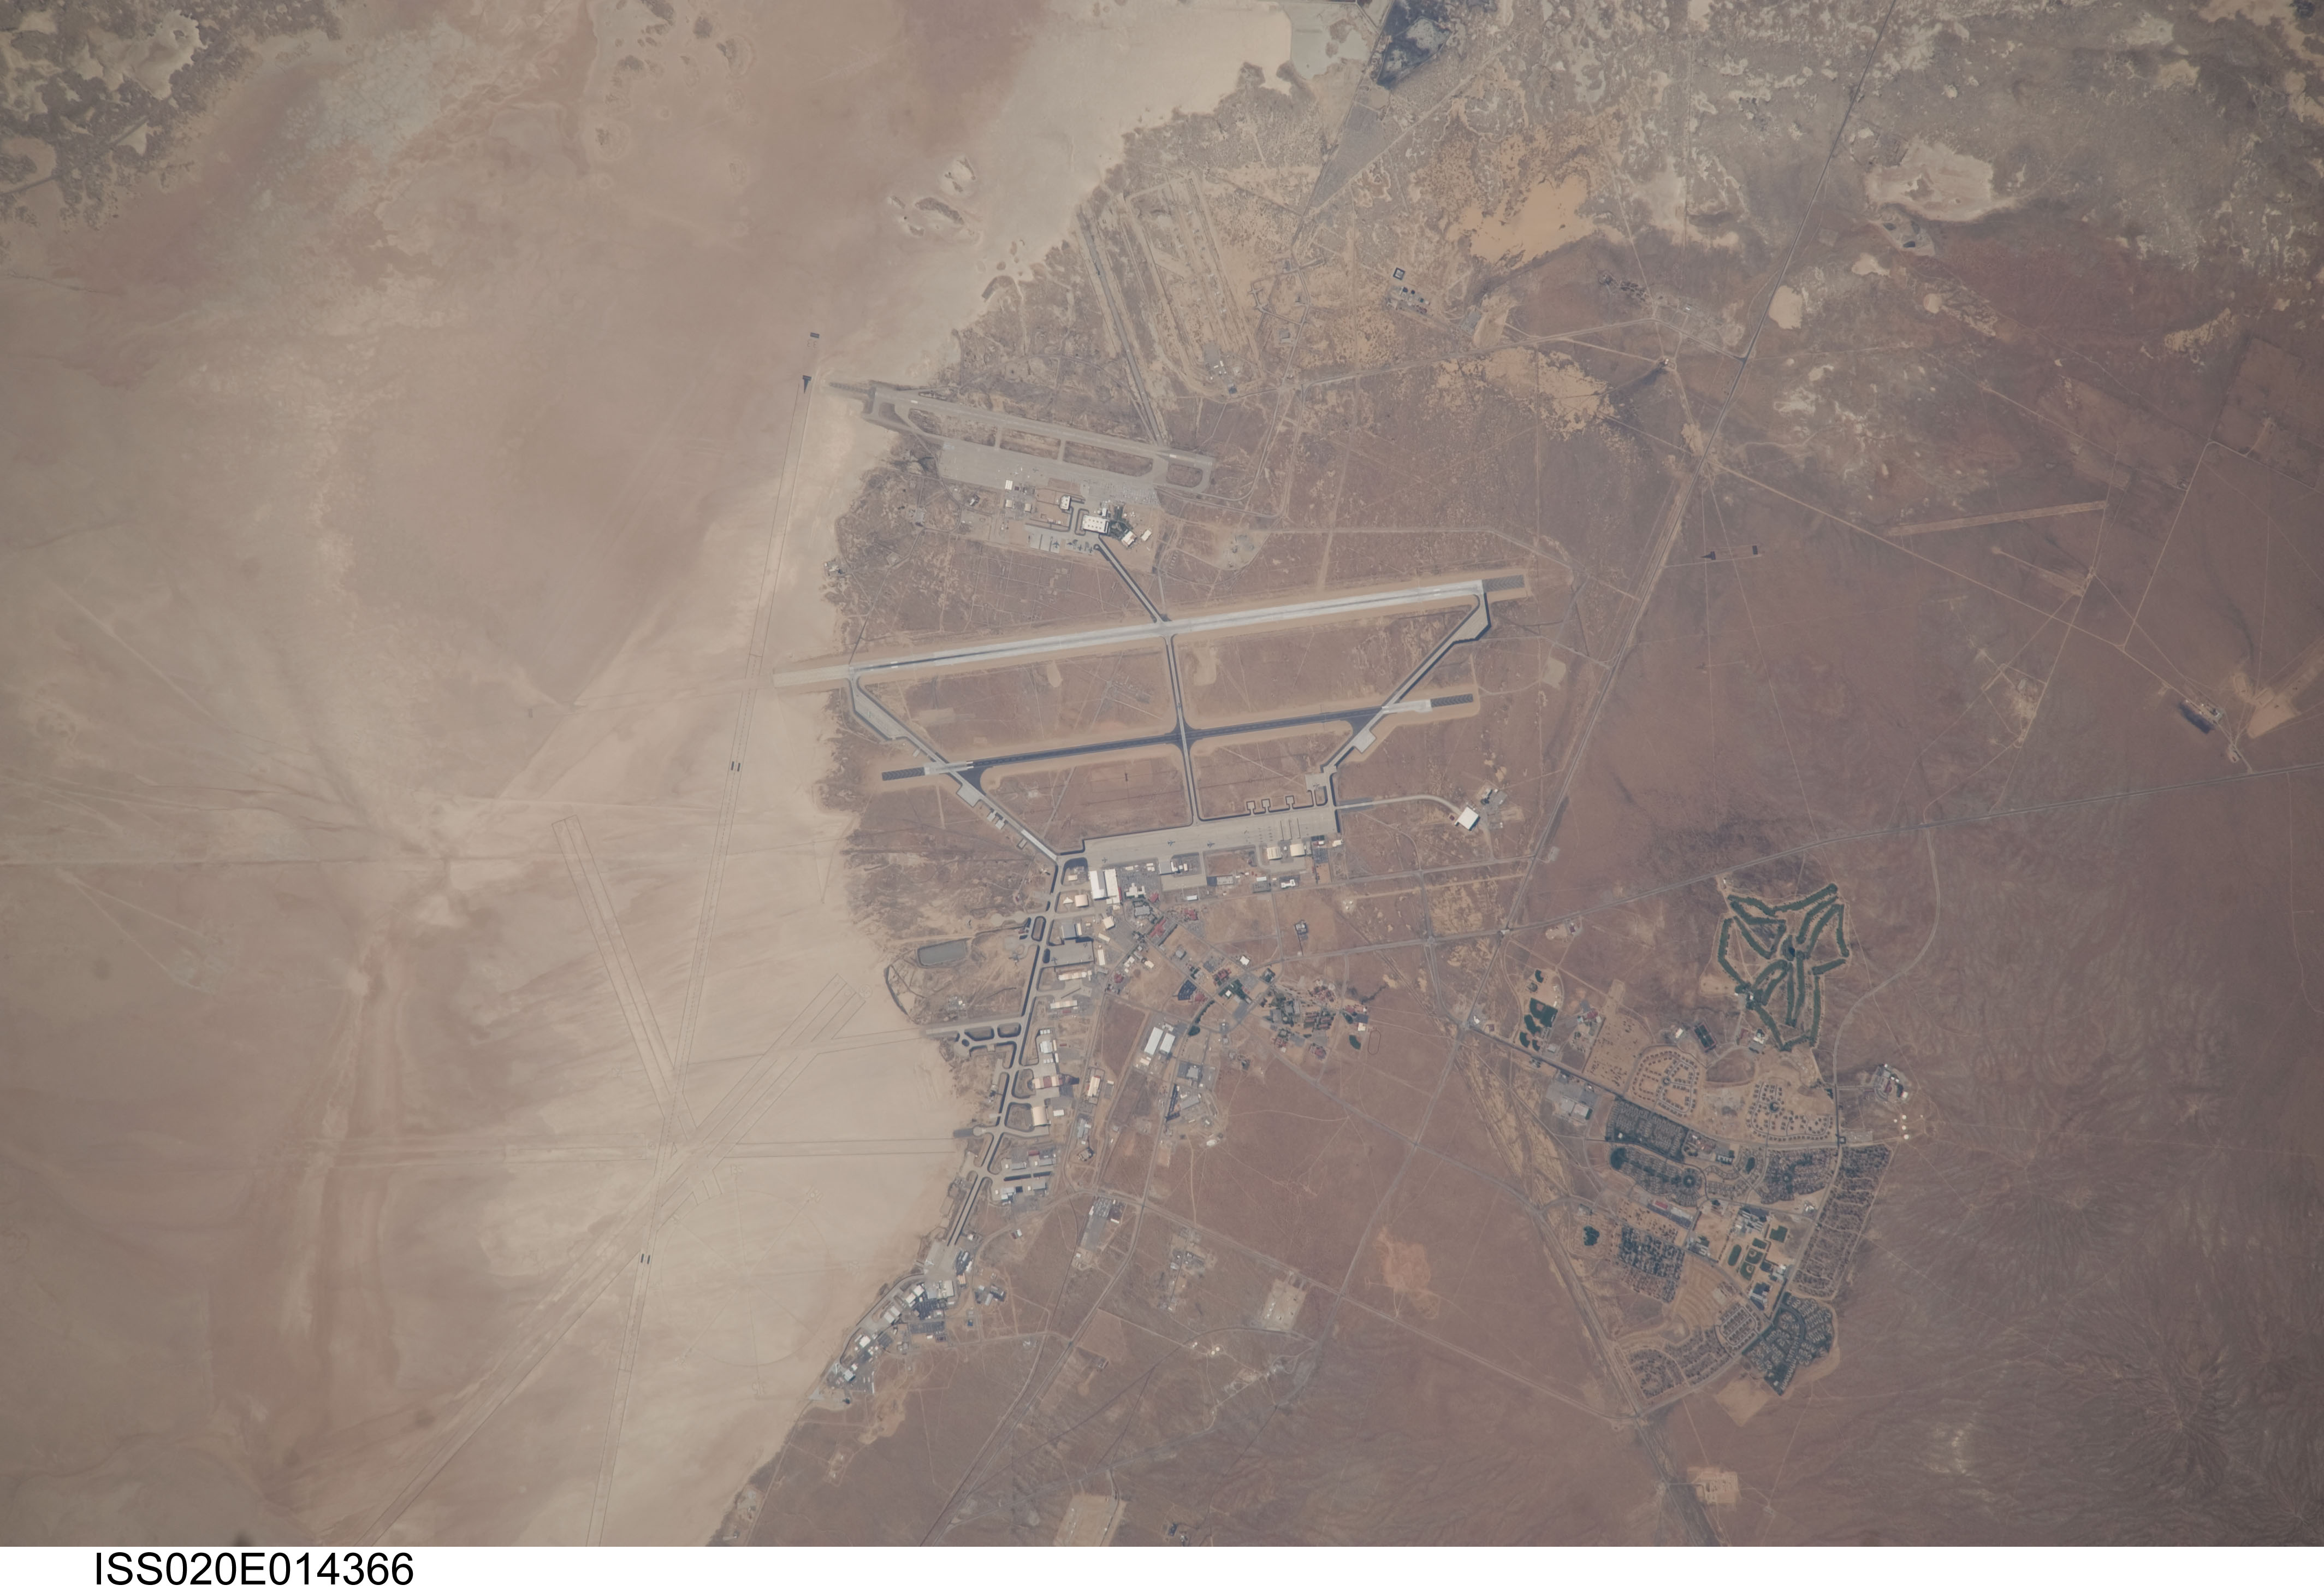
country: USA-CALIFORNIA
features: EDWARDS AFB, ROGERS LAKE (DRY), DESERT
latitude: 34.9
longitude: -117.9
